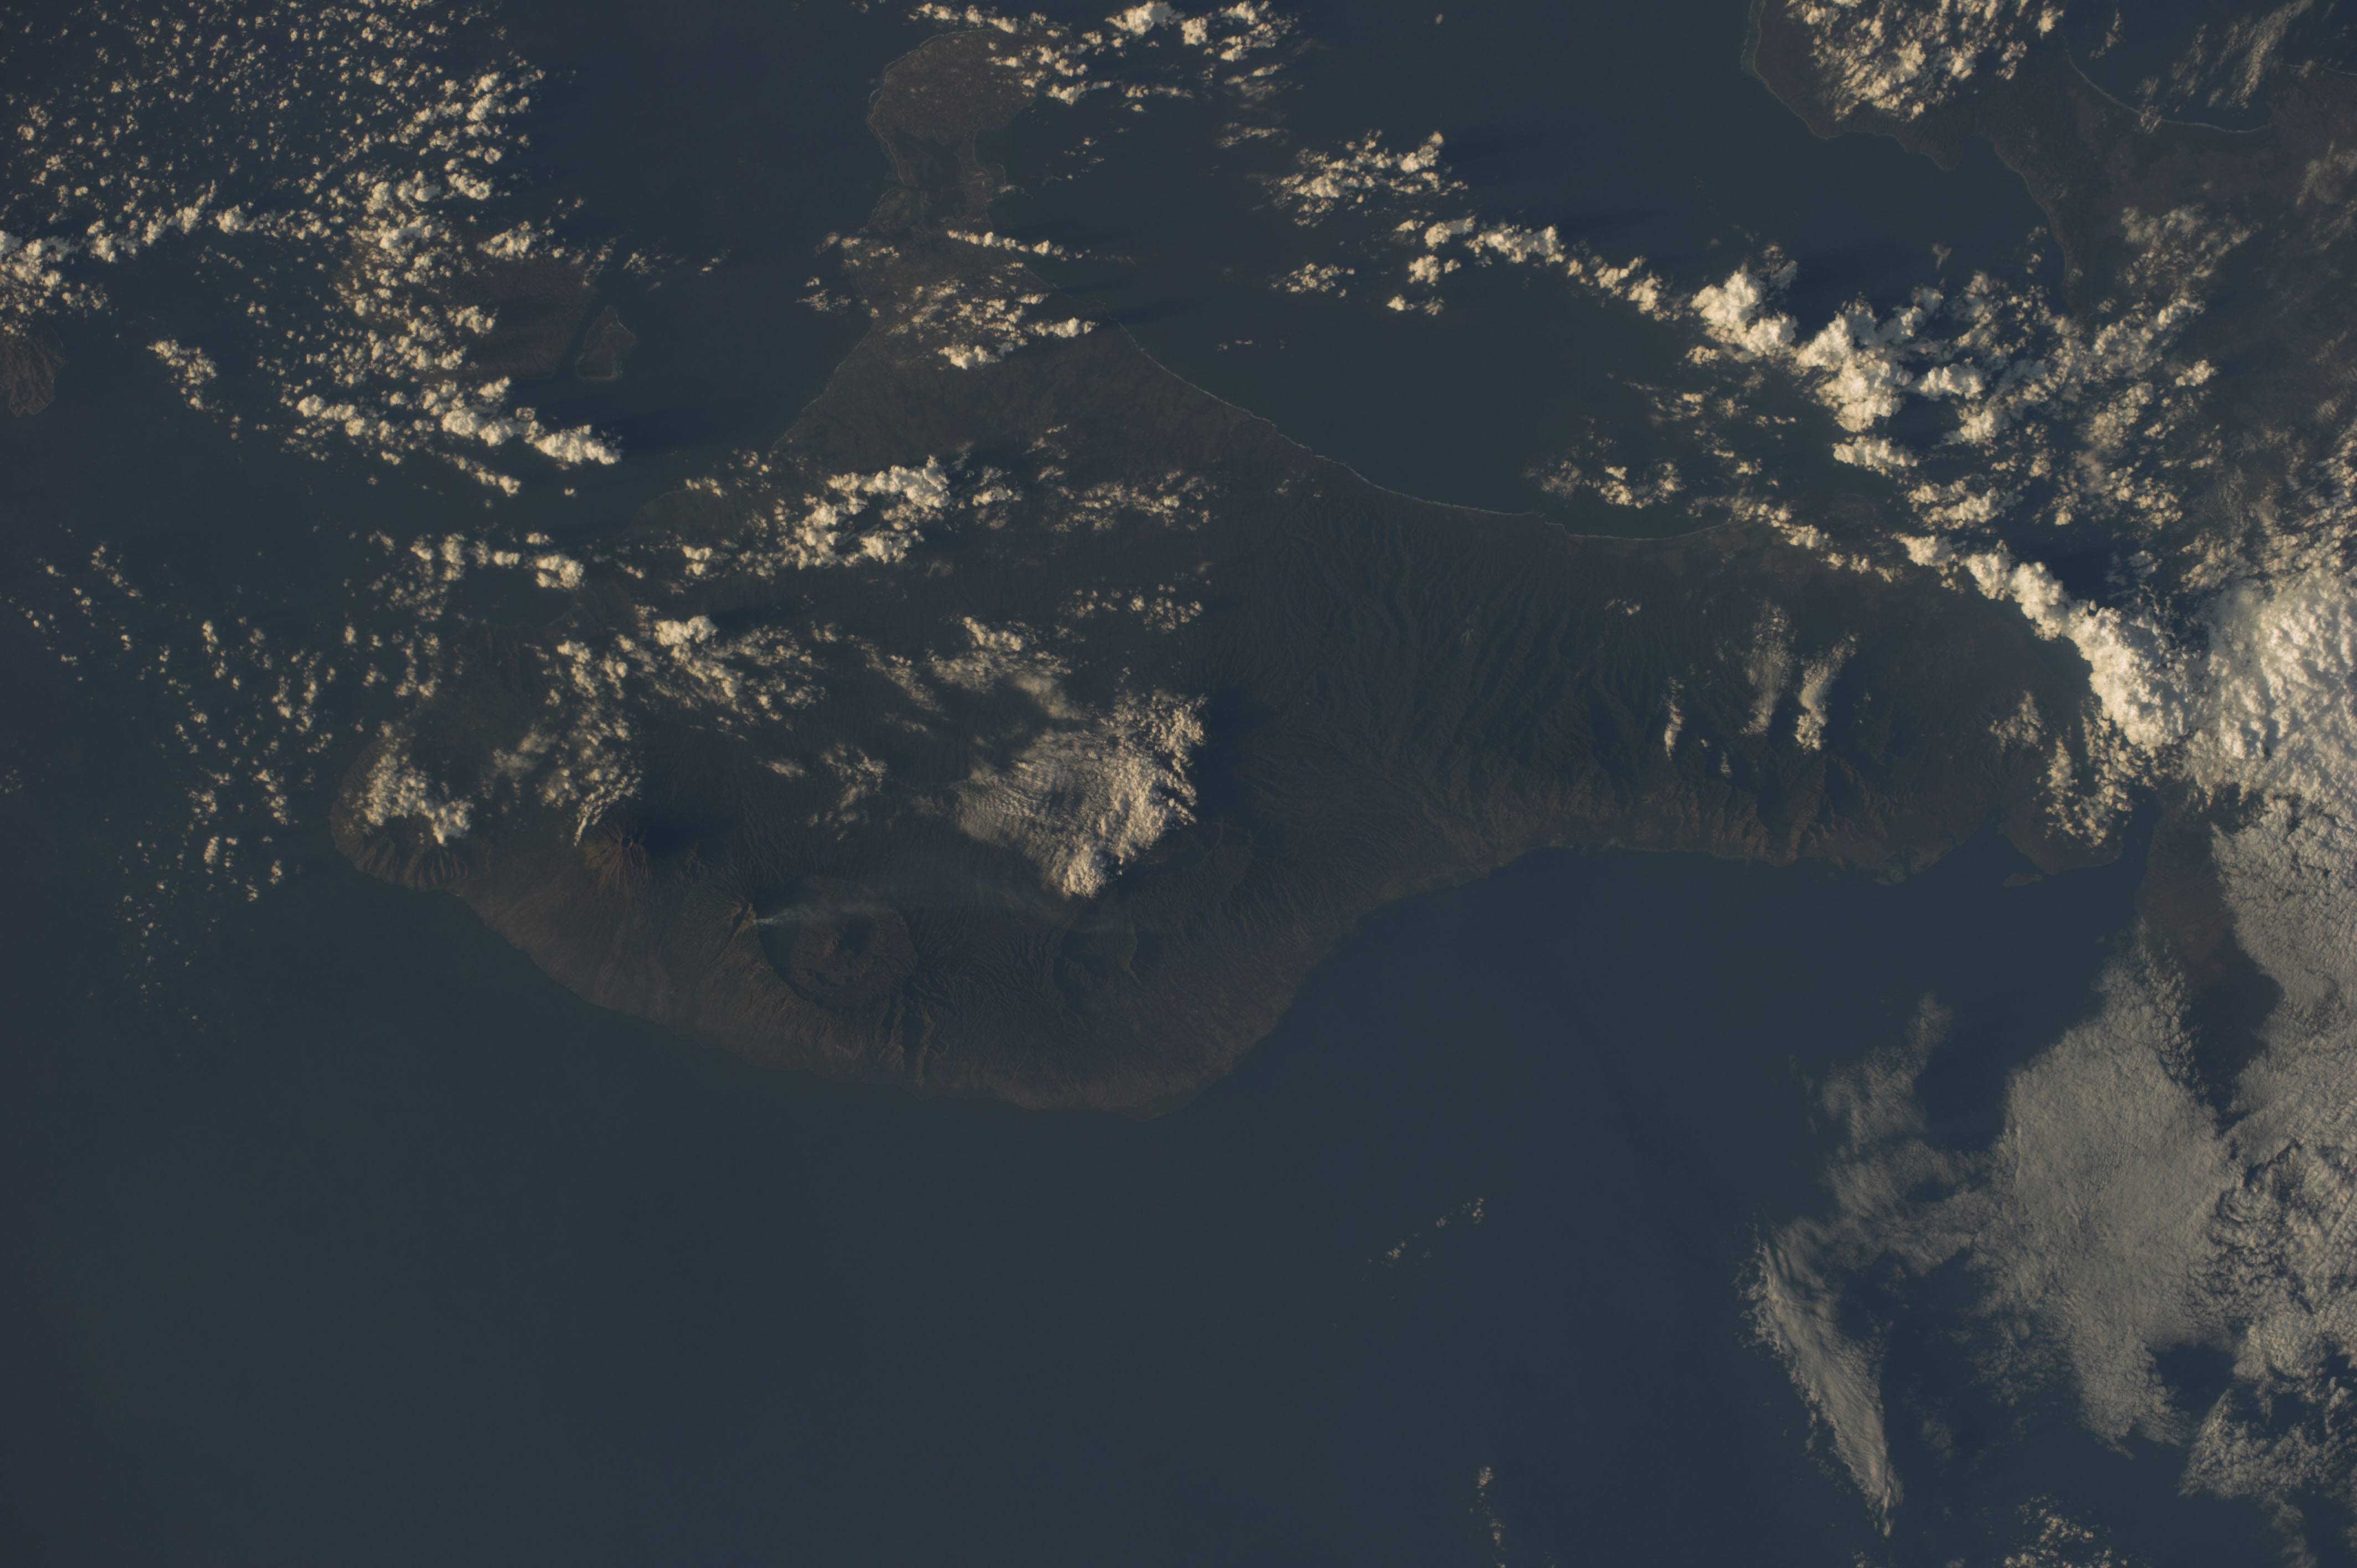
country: INDONESIA
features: MT. AGUNG, BALI S., DANAU BATUR L., SMK.
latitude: -8.5
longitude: 115.0
